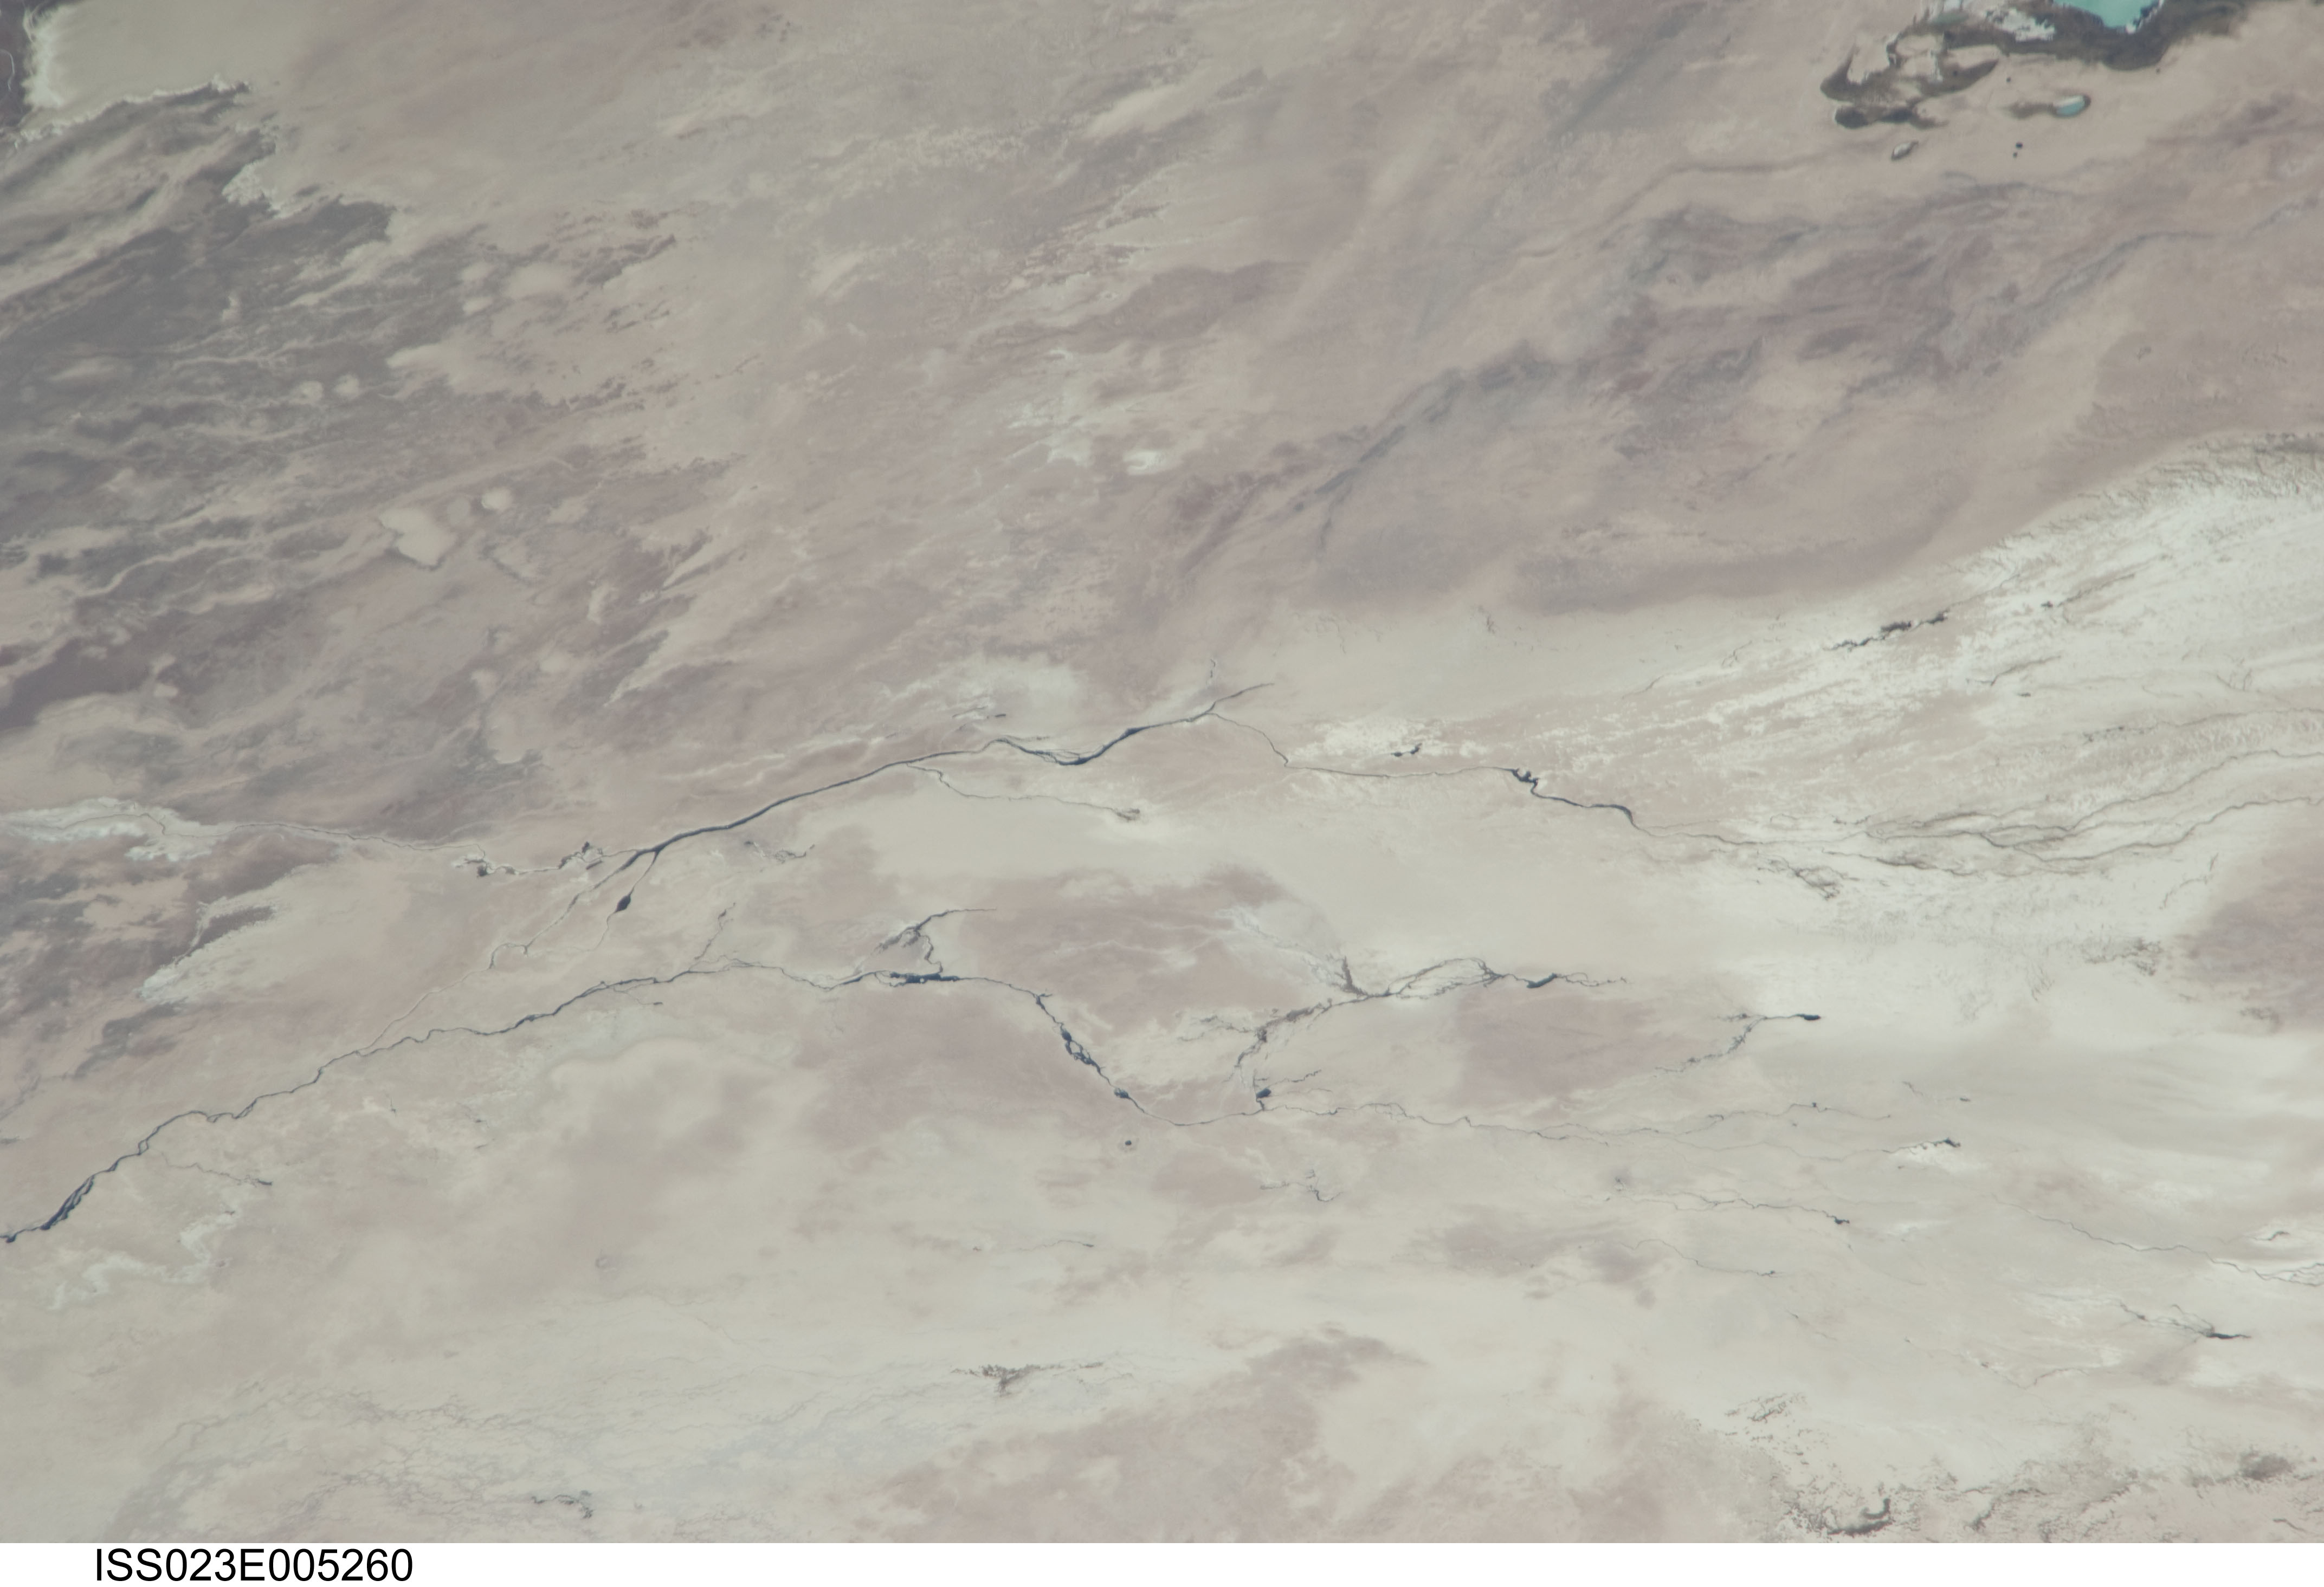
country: CHILE
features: SALAR OF ATACAMA, DRAINAGE
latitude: -23.3
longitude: -68.3
